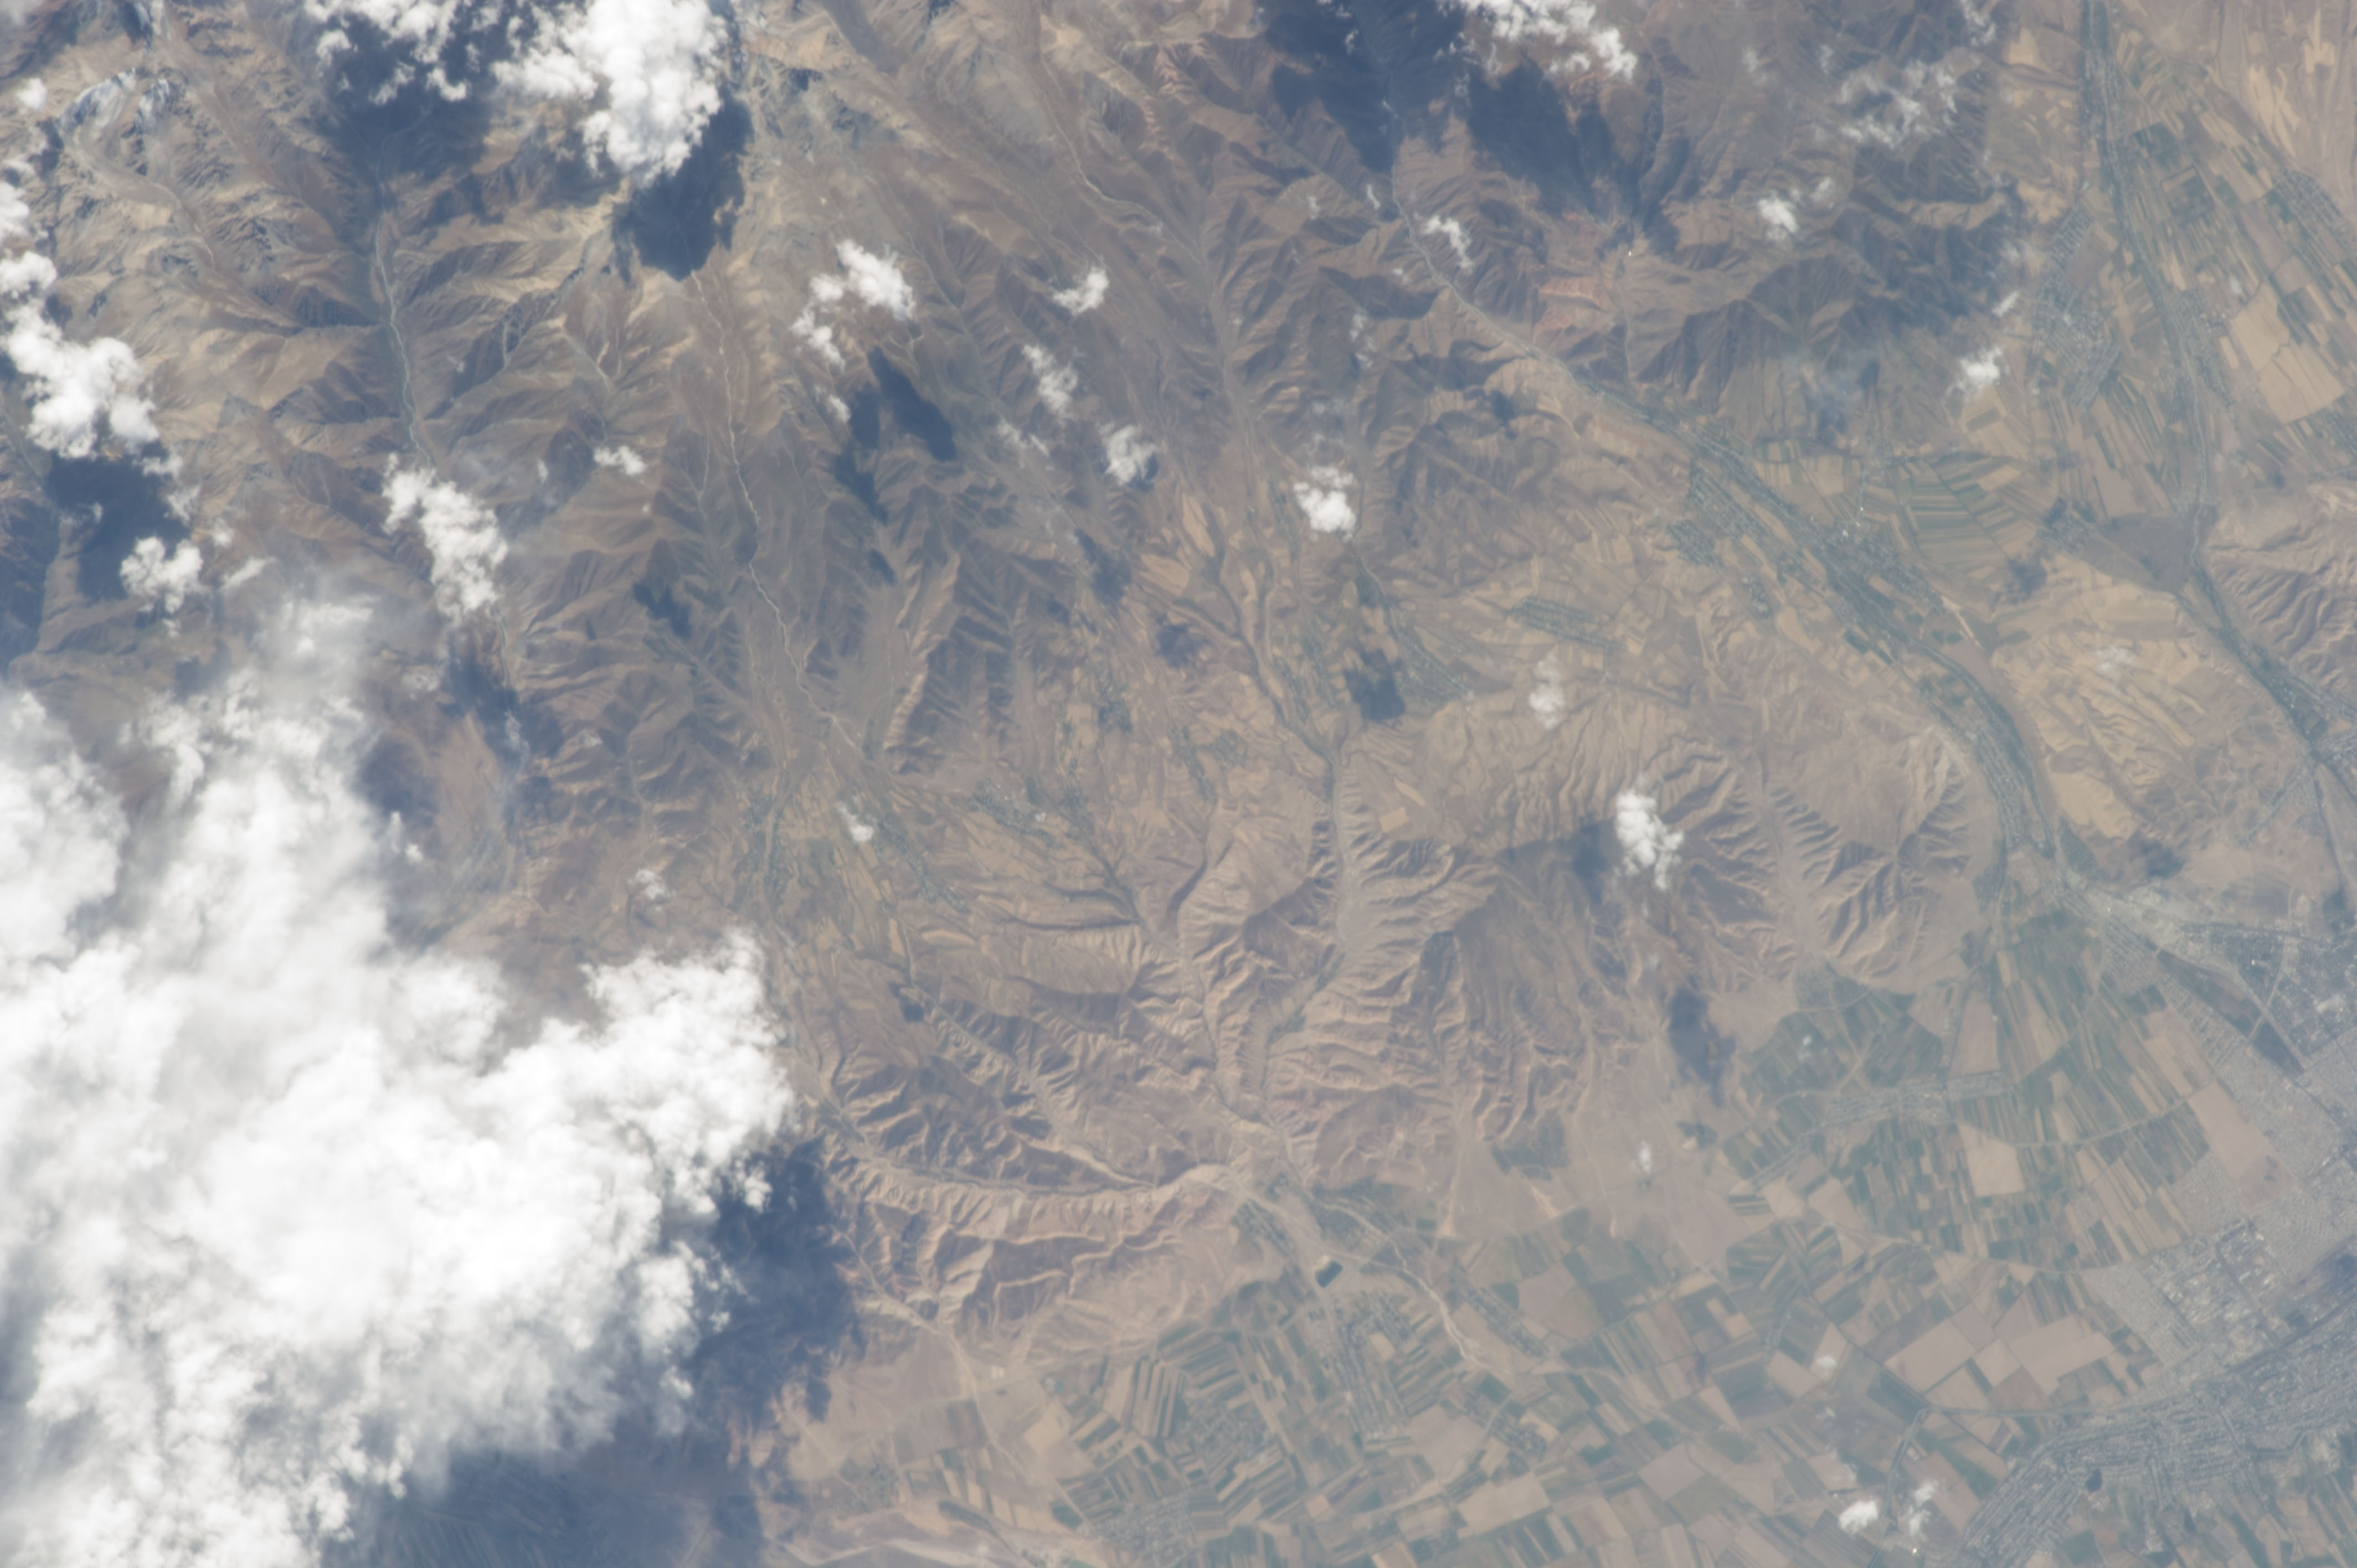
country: KYRGYZSTAN
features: AGR.
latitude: 42.7
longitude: 74.7
